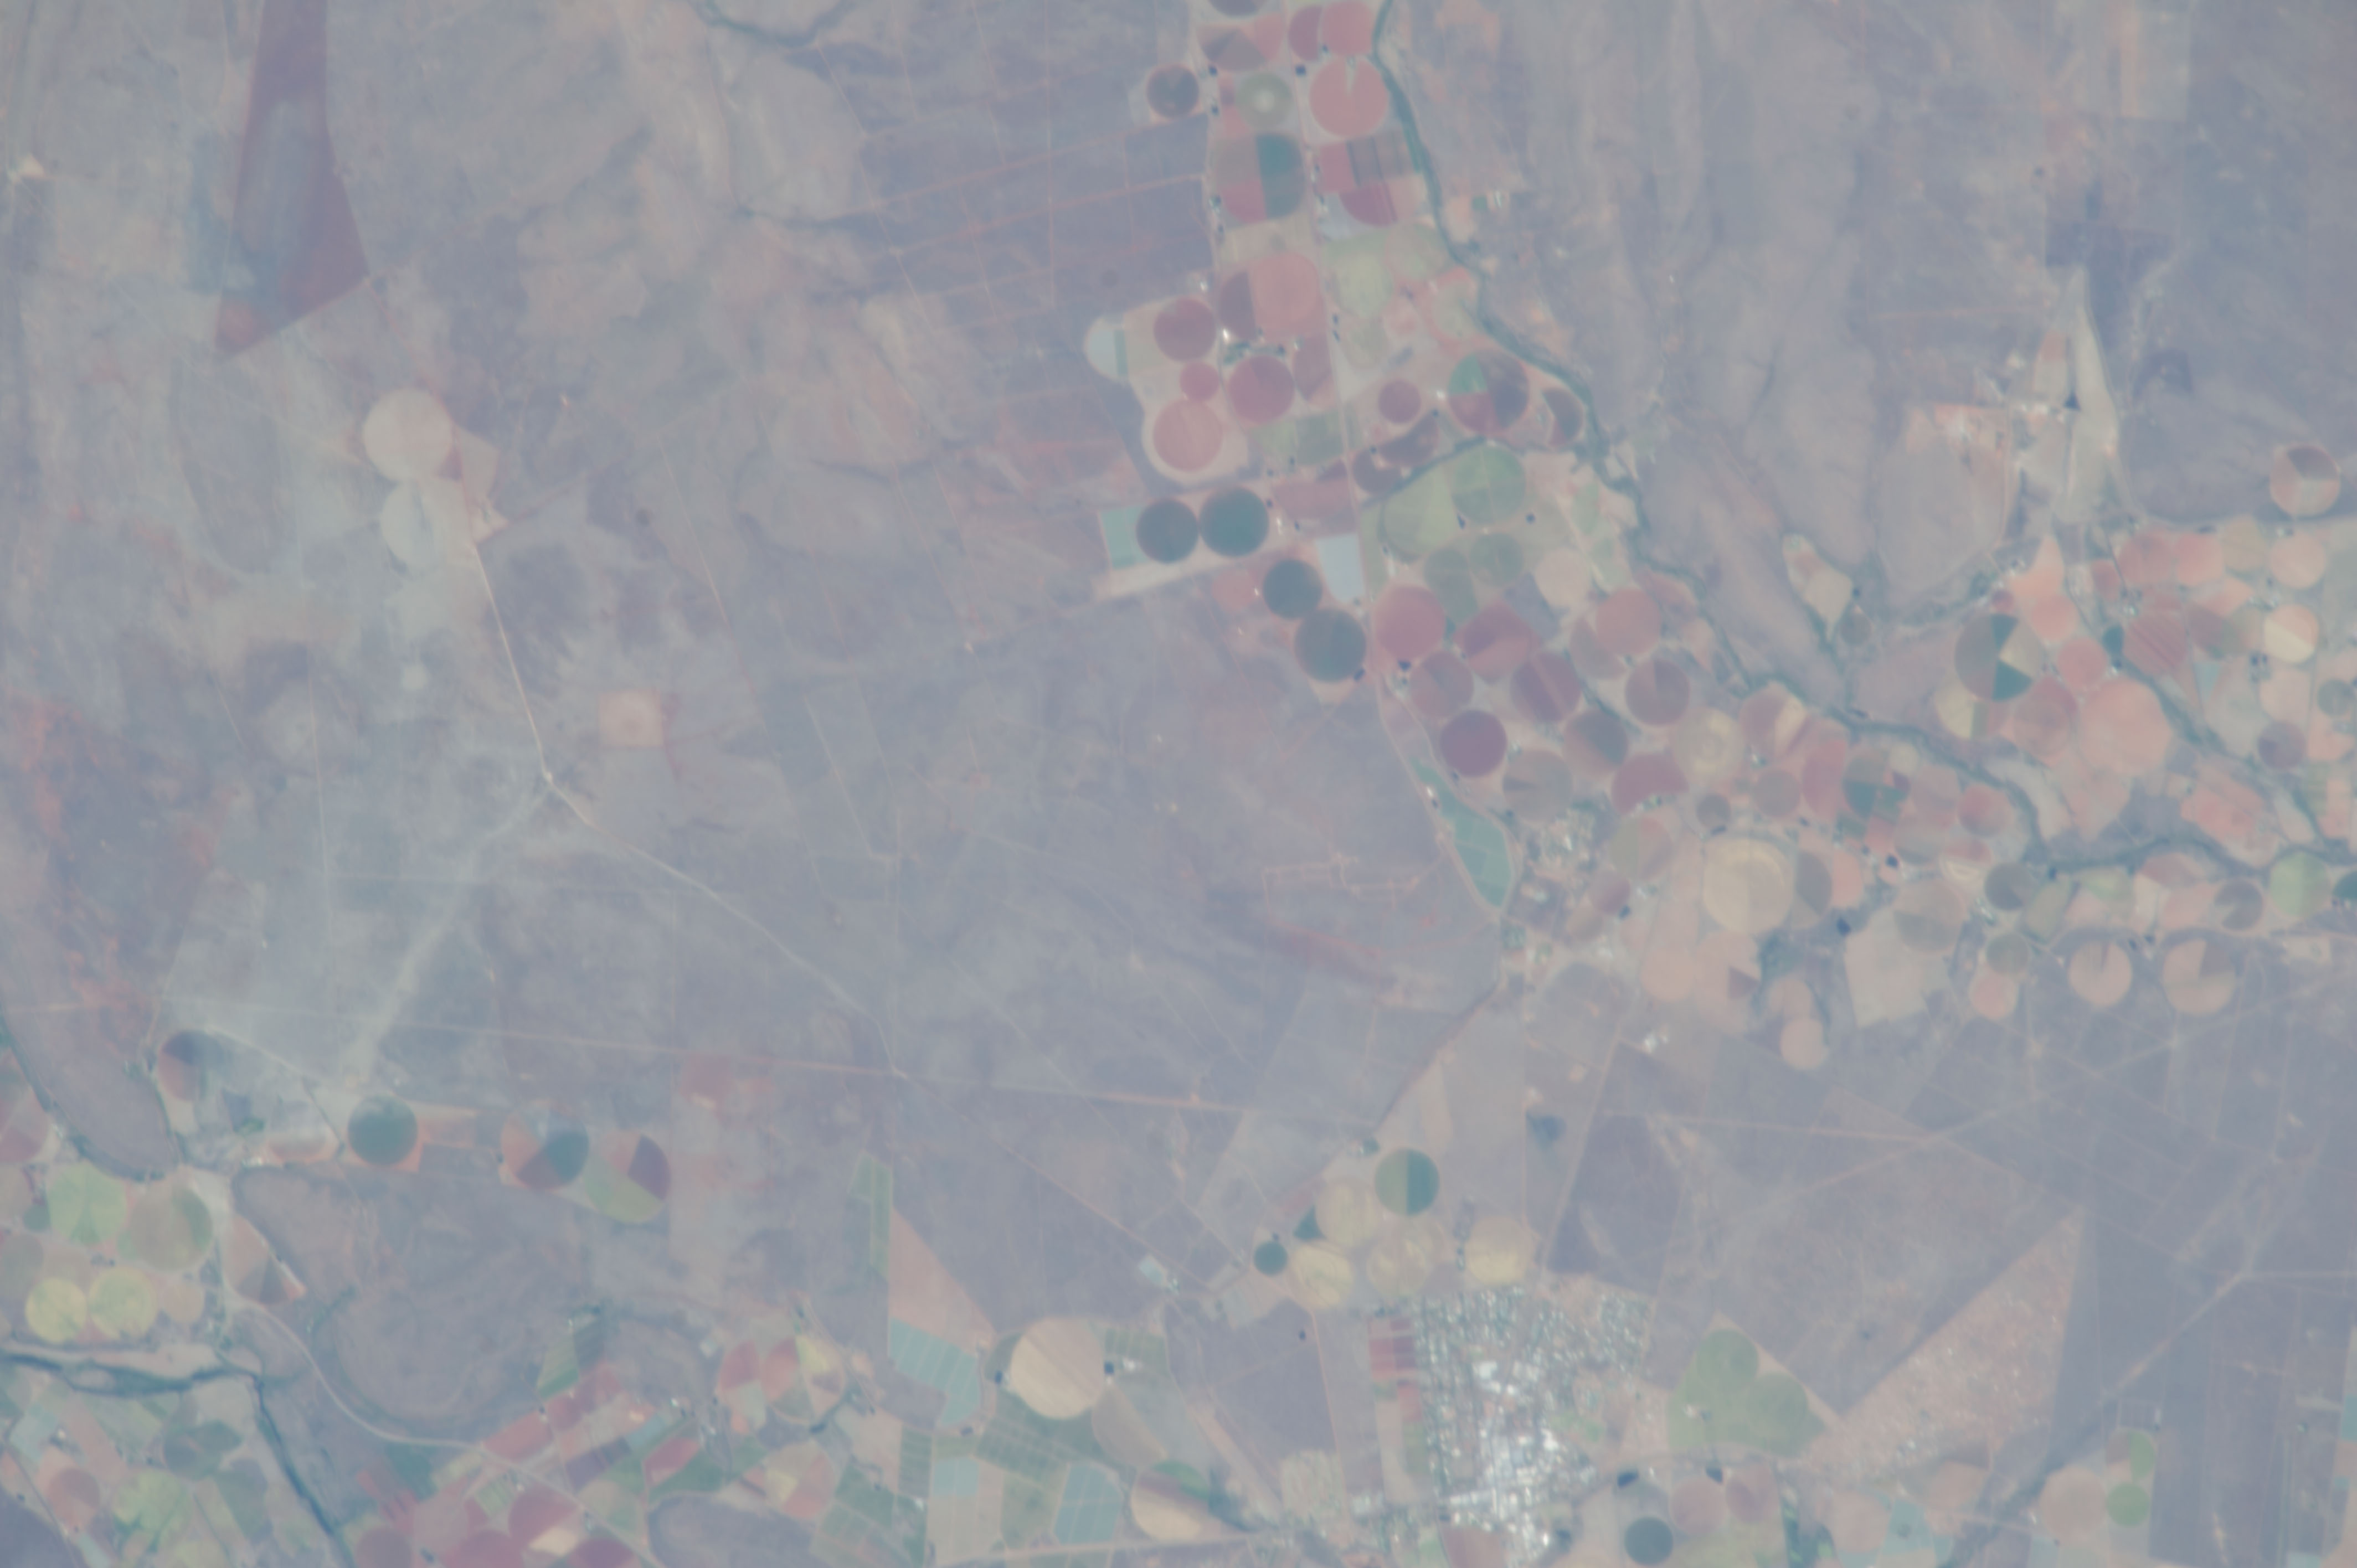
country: REPUBLIC SOUTH AFRICA
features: MOSES R., ELIAS MOTSOALEDI., OLIFANTS R., AGR., ROADS, FARMS, HILLS
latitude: -25.2
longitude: 29.4
